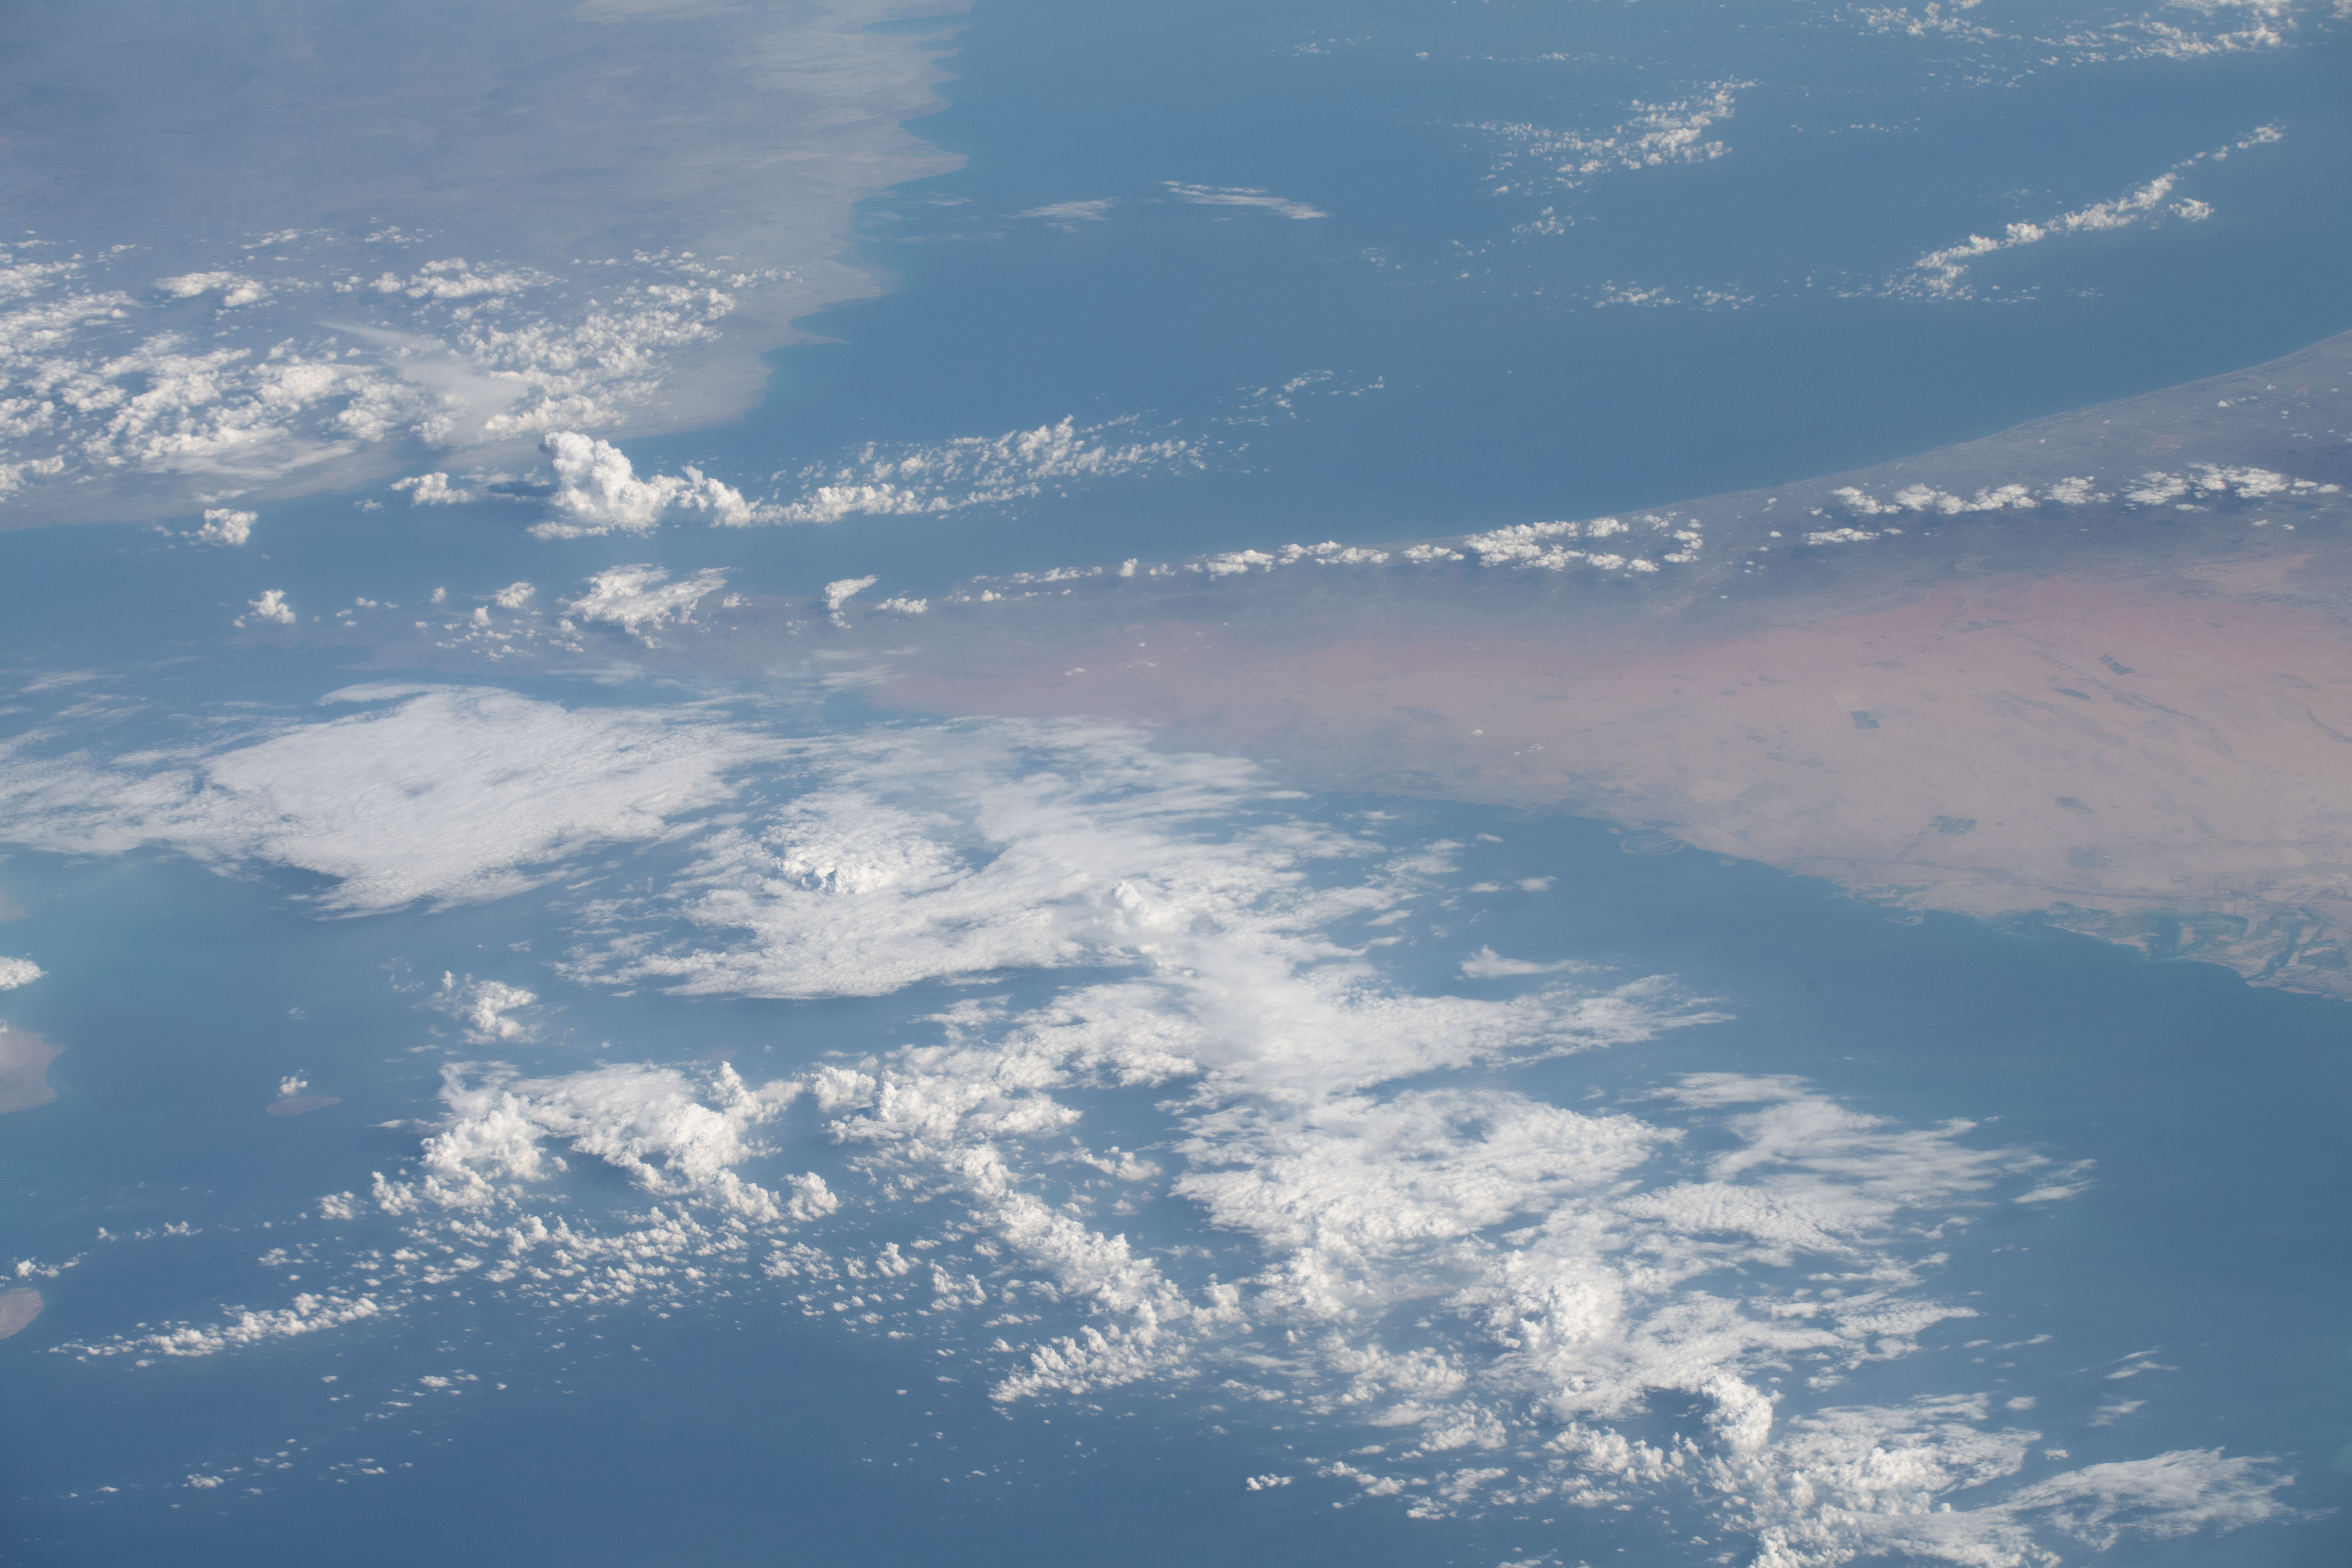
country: UNITED ARAB EMIRATES
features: PERSIAN GULF, UNITED ARAB EMIRATES
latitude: 25.5
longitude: 55.9
